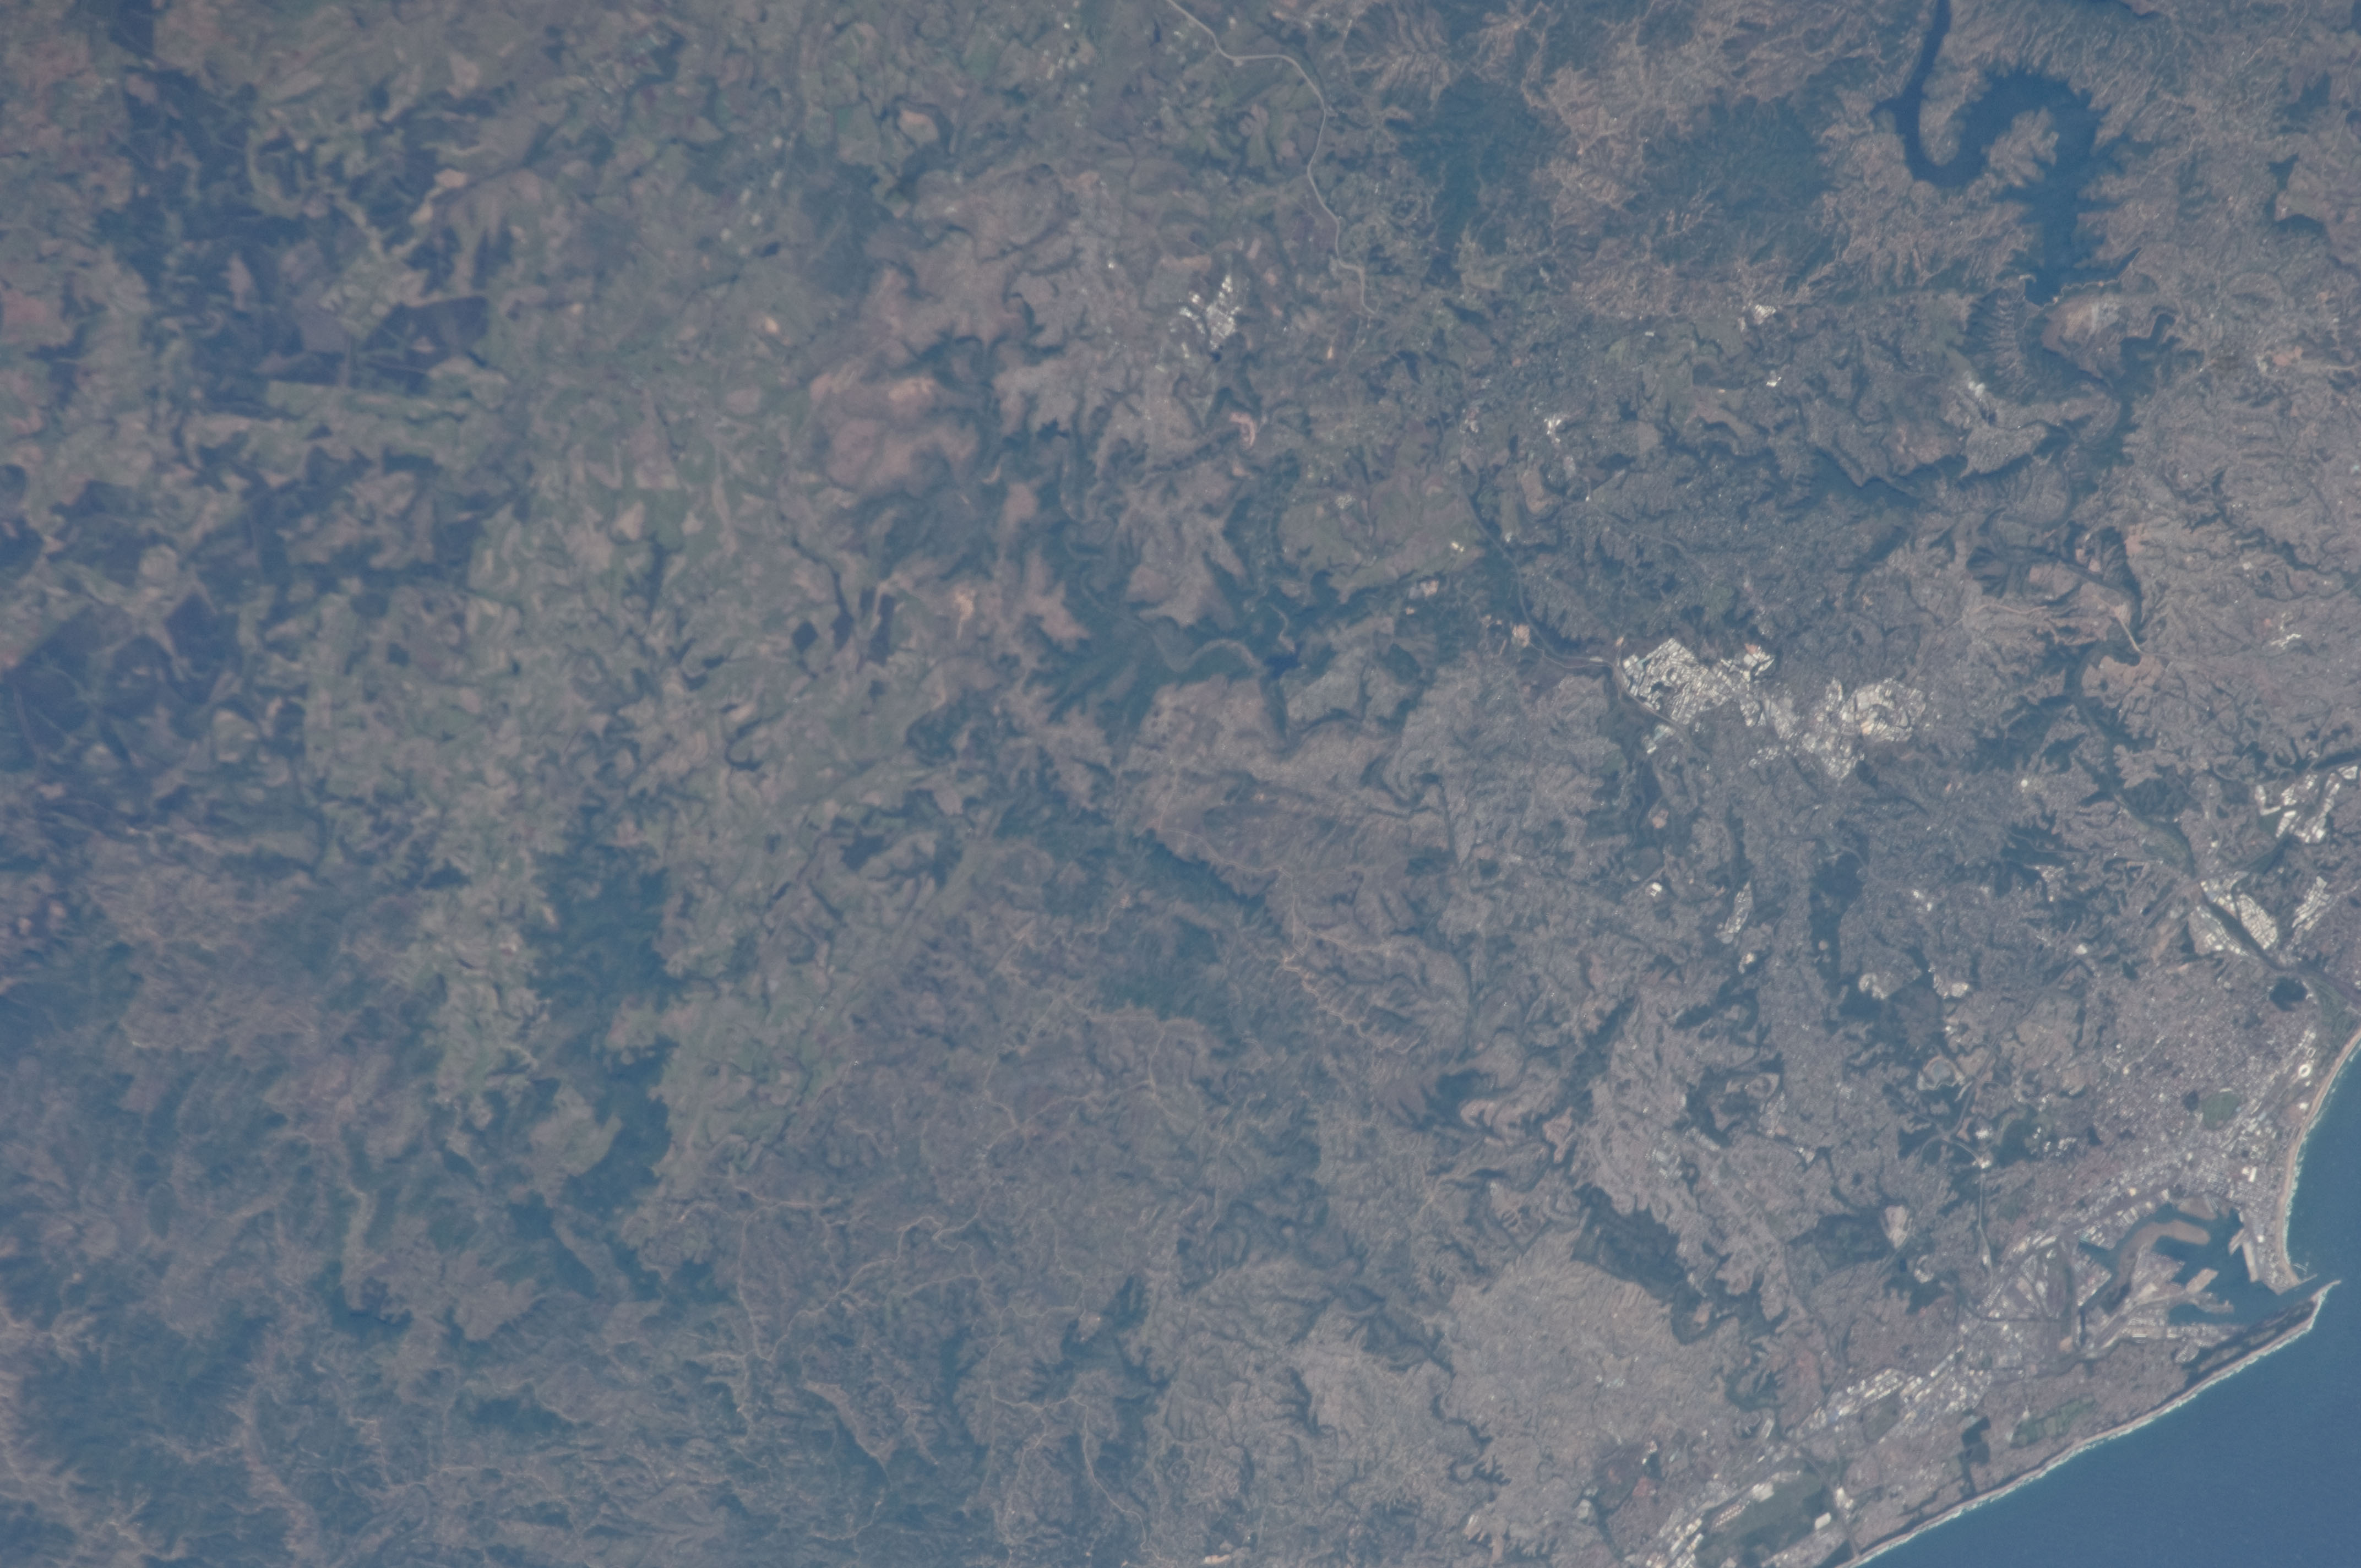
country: REPUBLIC SOUTH AFRICA
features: PINETOWN, SHONGWENI PARK, DURBAN
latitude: -29.9
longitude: 30.7
